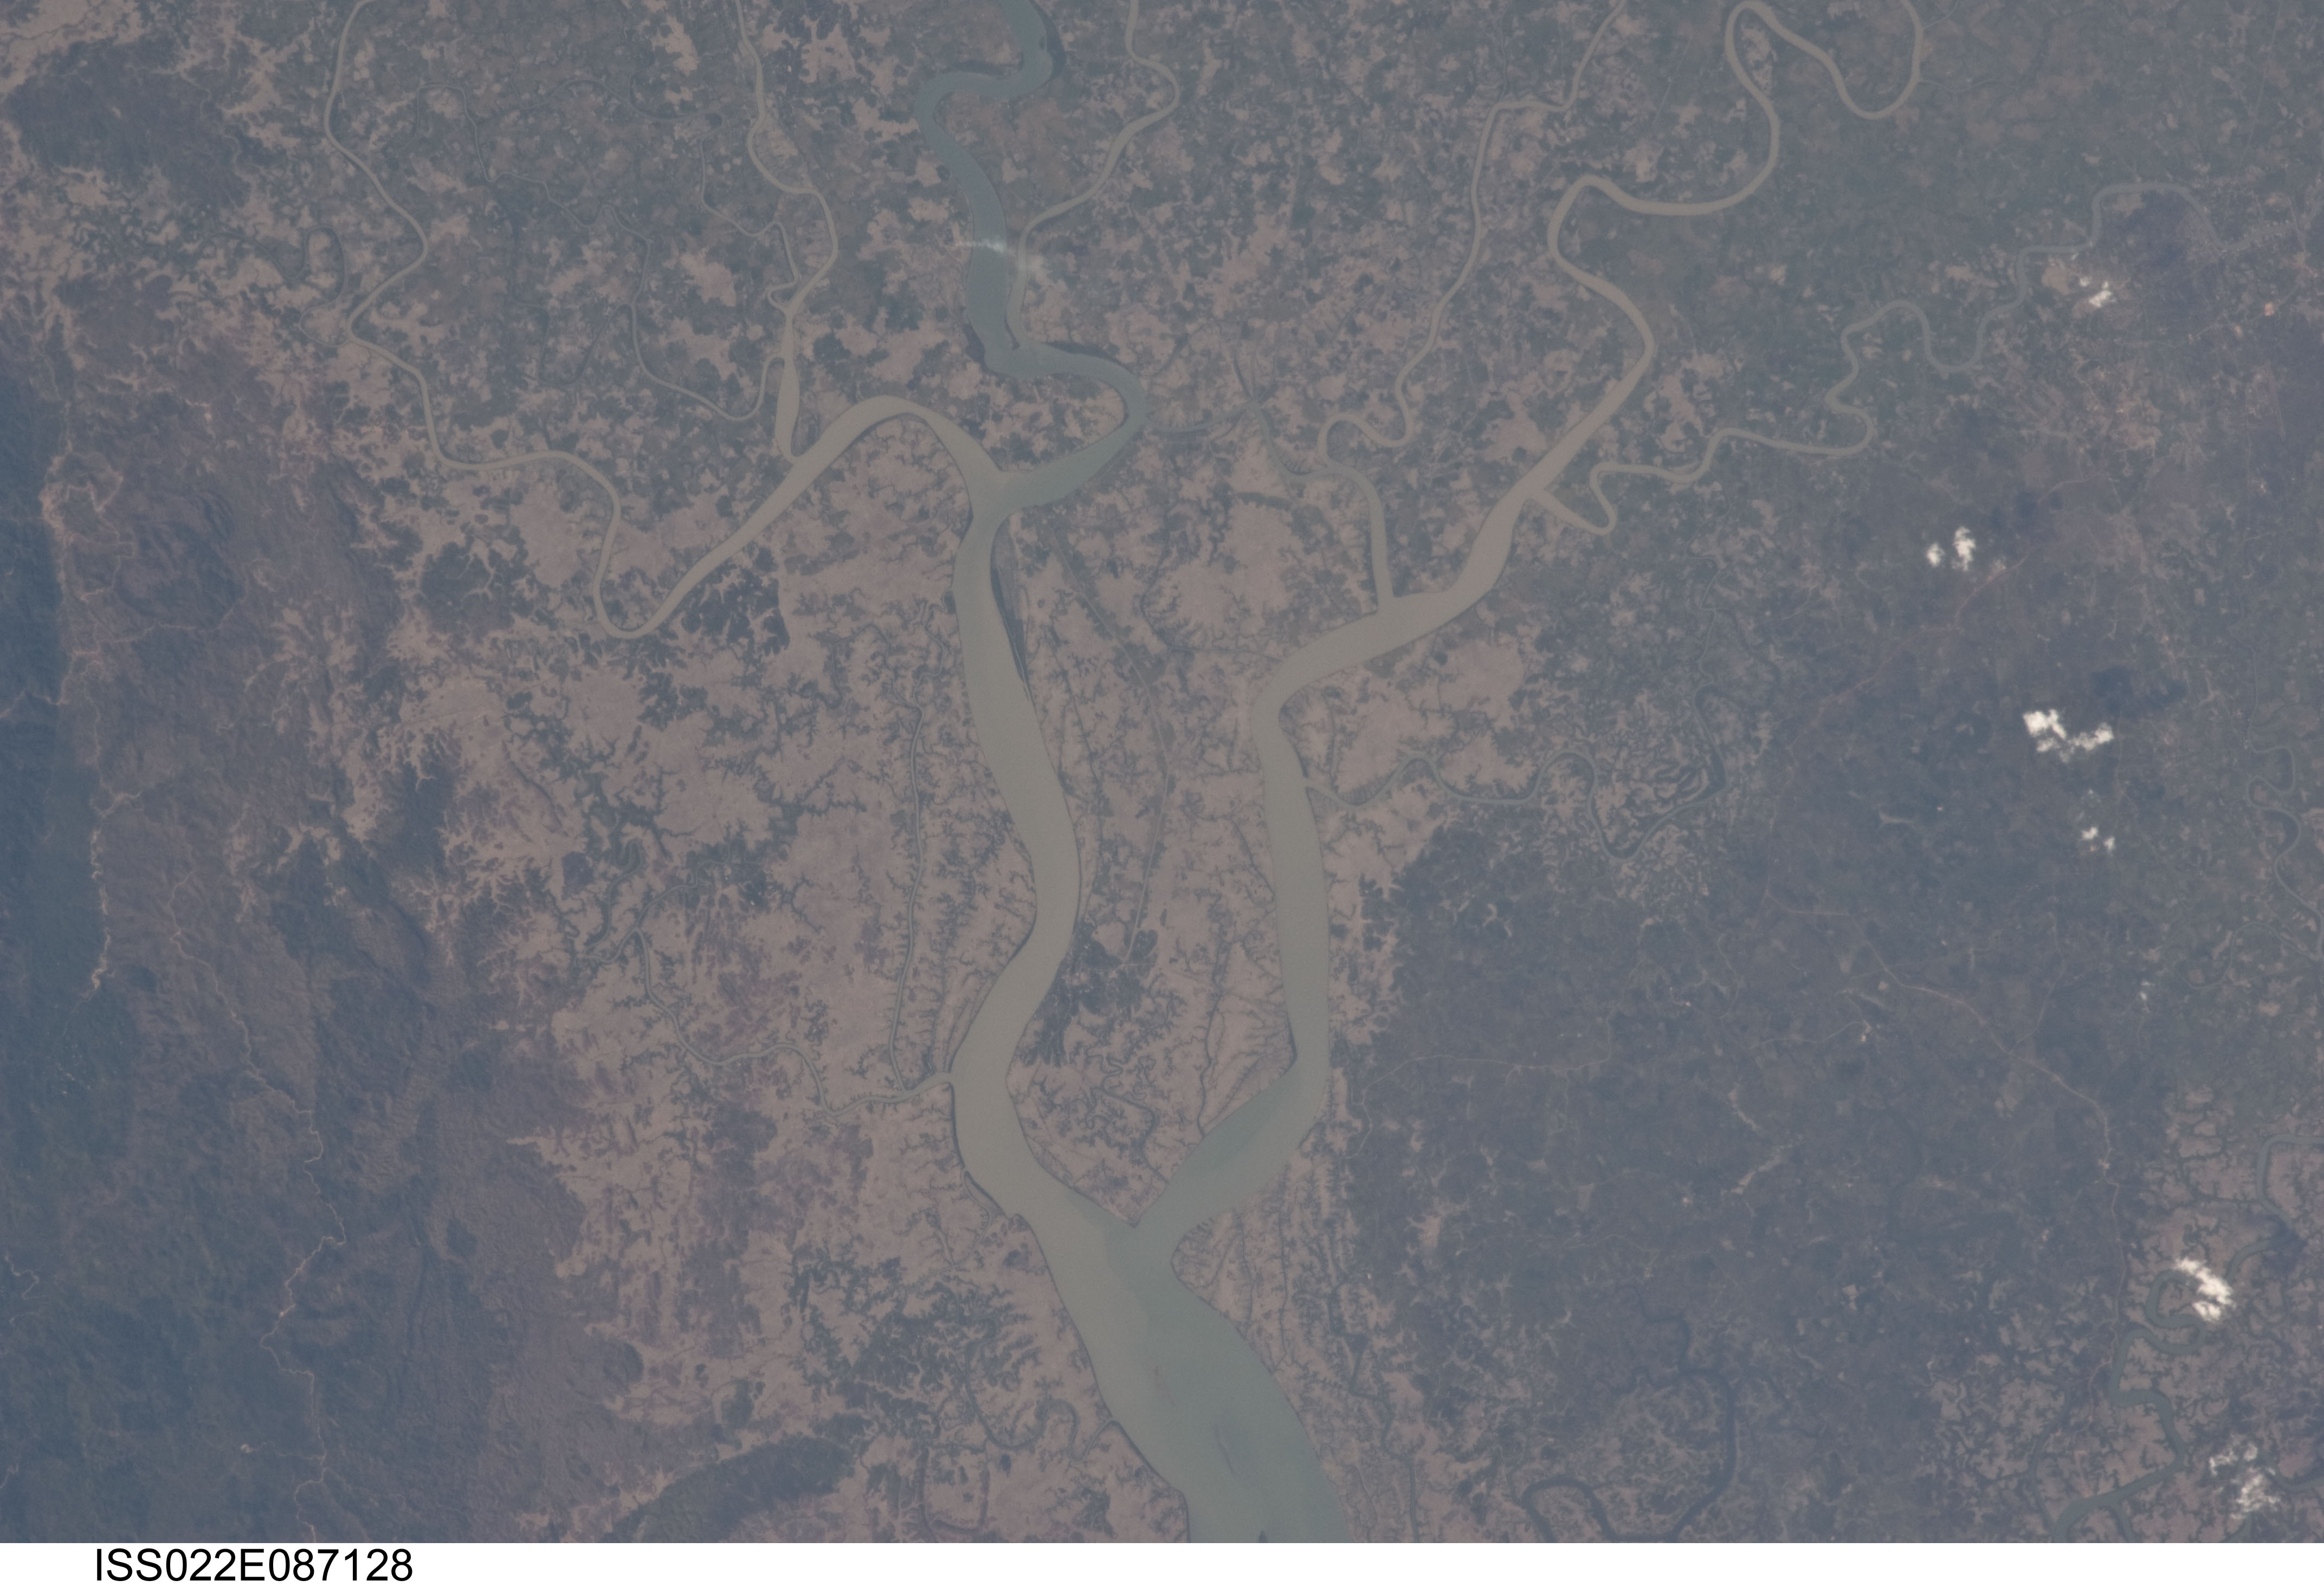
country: MYANMAR (BURMA)
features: IRRAWADDY DELTA, BASSEIN R., NGAPUDAW
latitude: 16.6
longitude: 94.7
